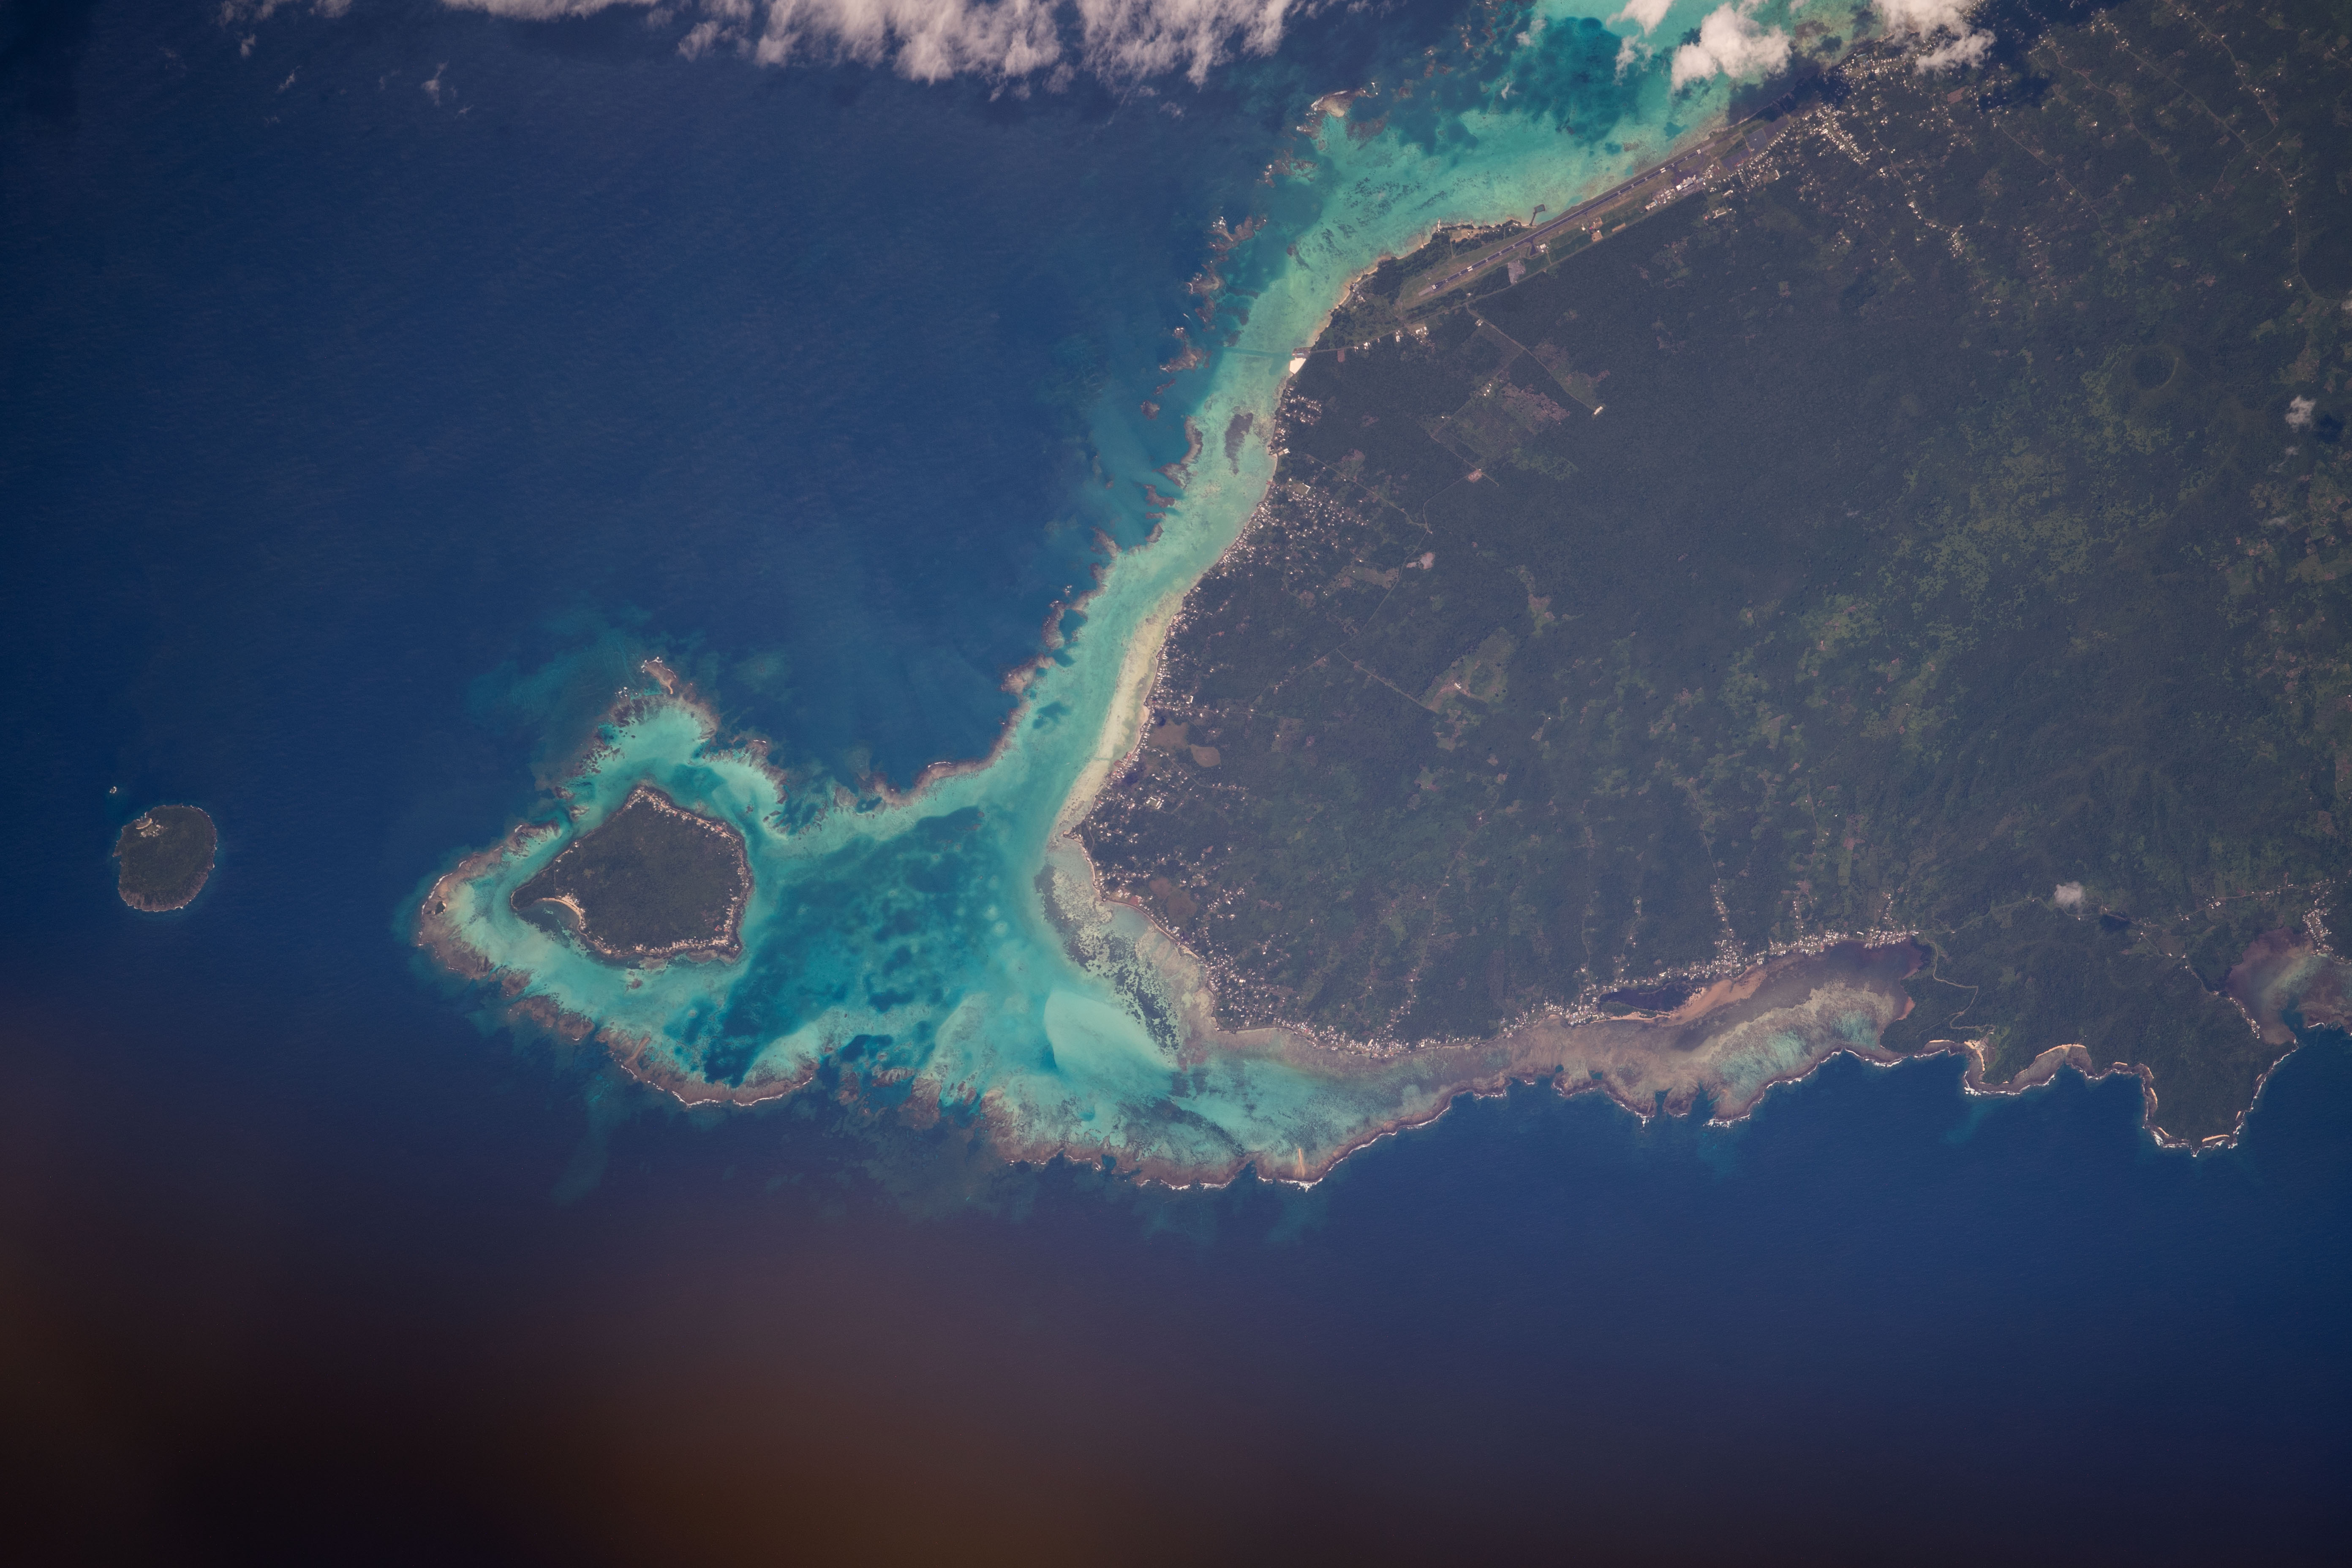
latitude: -13.9
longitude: -172.0
